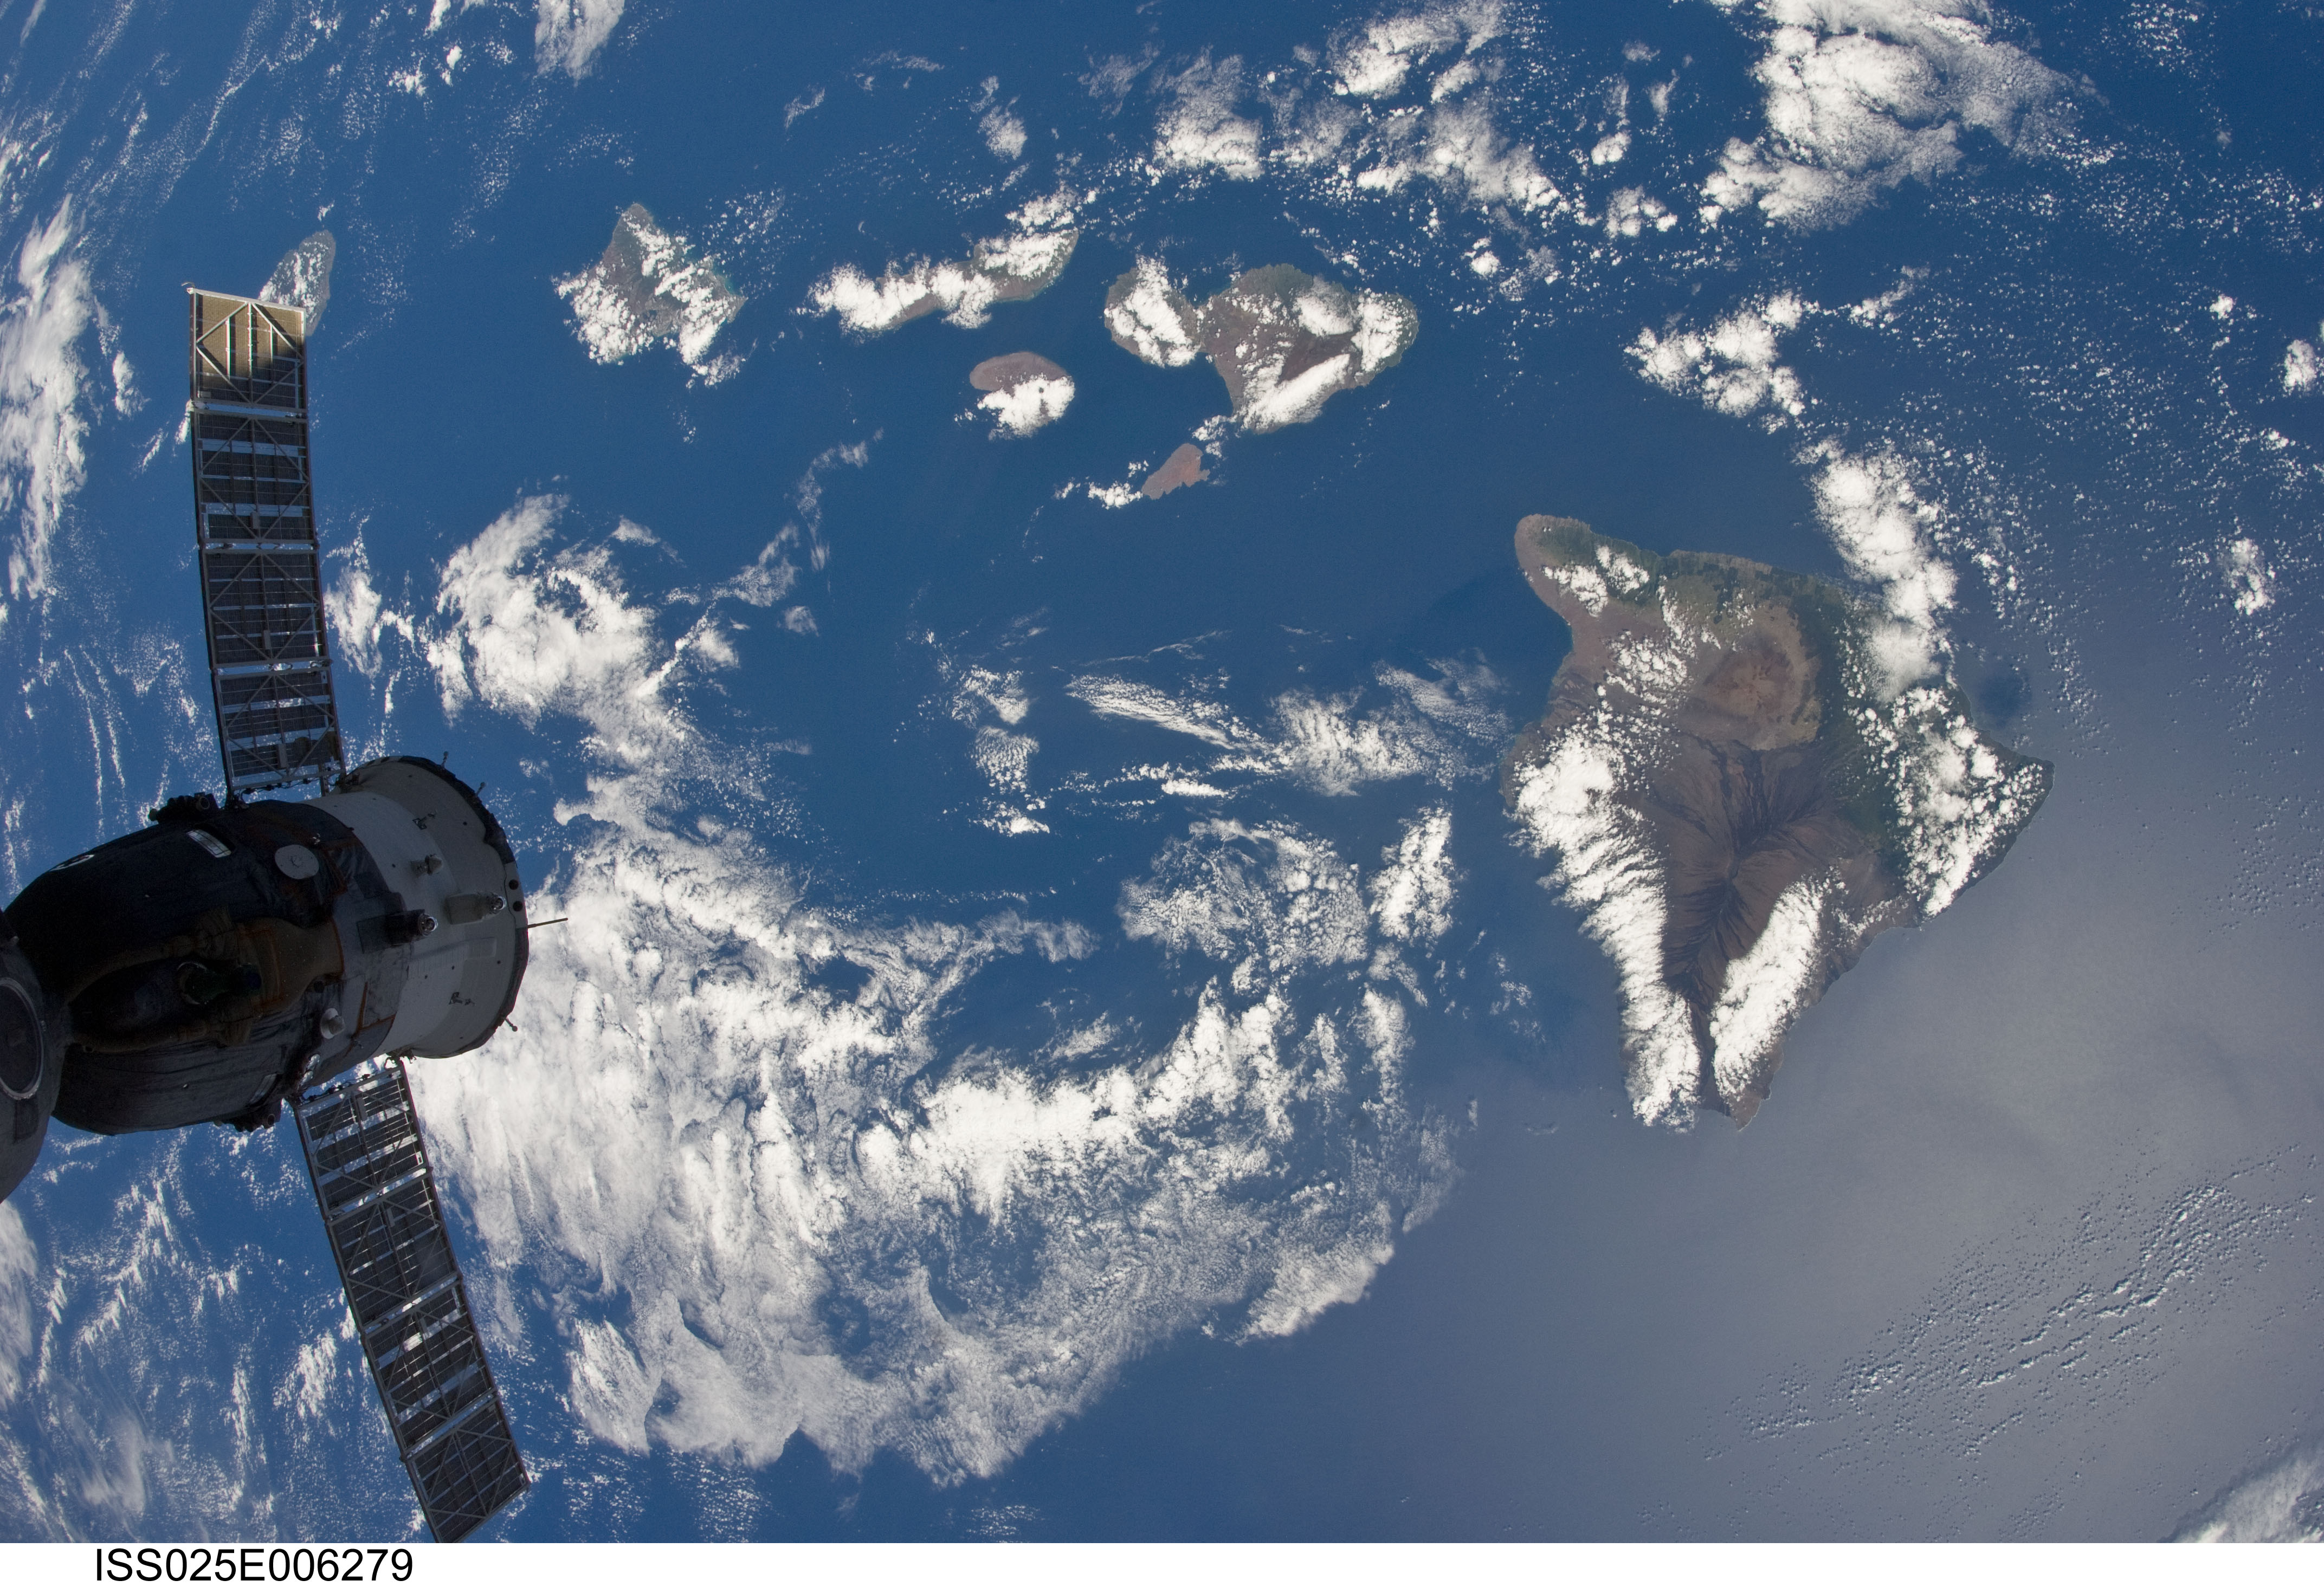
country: USA-HAWAII
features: ISS, HAWAIIAN ISLANDS
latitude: 20.0
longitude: -157.0
